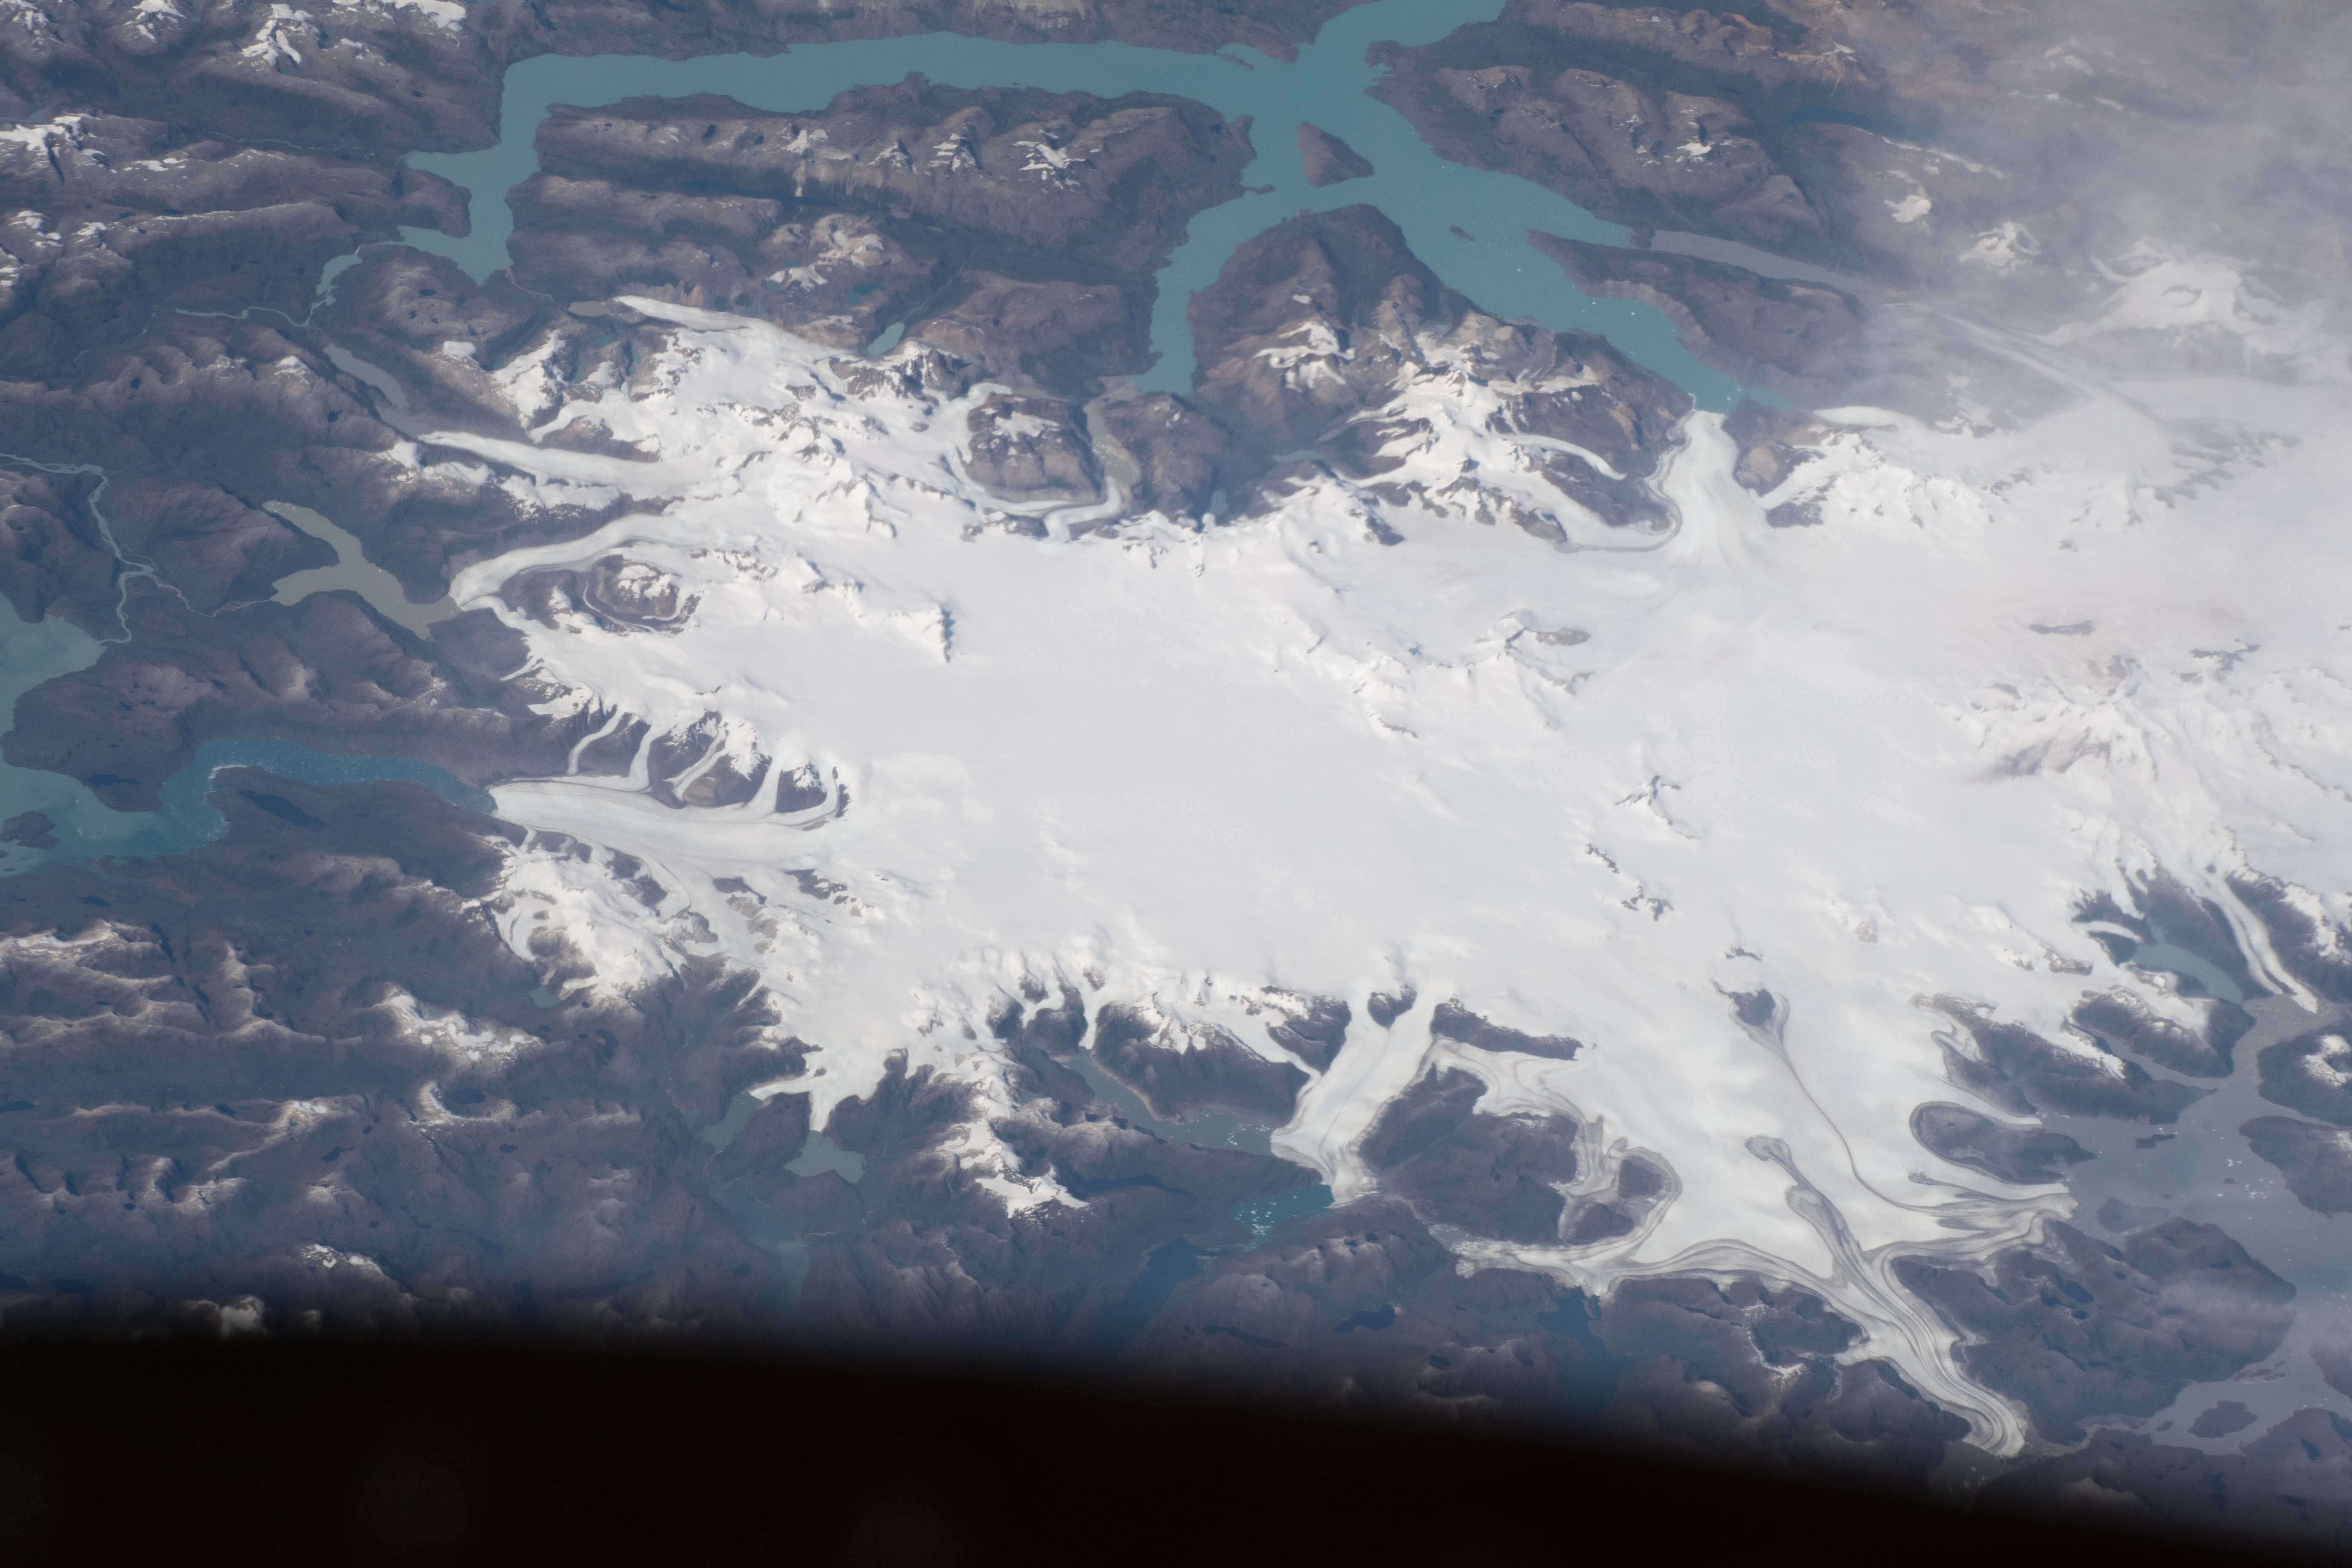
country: CHILE
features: O'HIGGINS GLACIER, PATAGONIA
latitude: -49.0
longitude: -73.8
